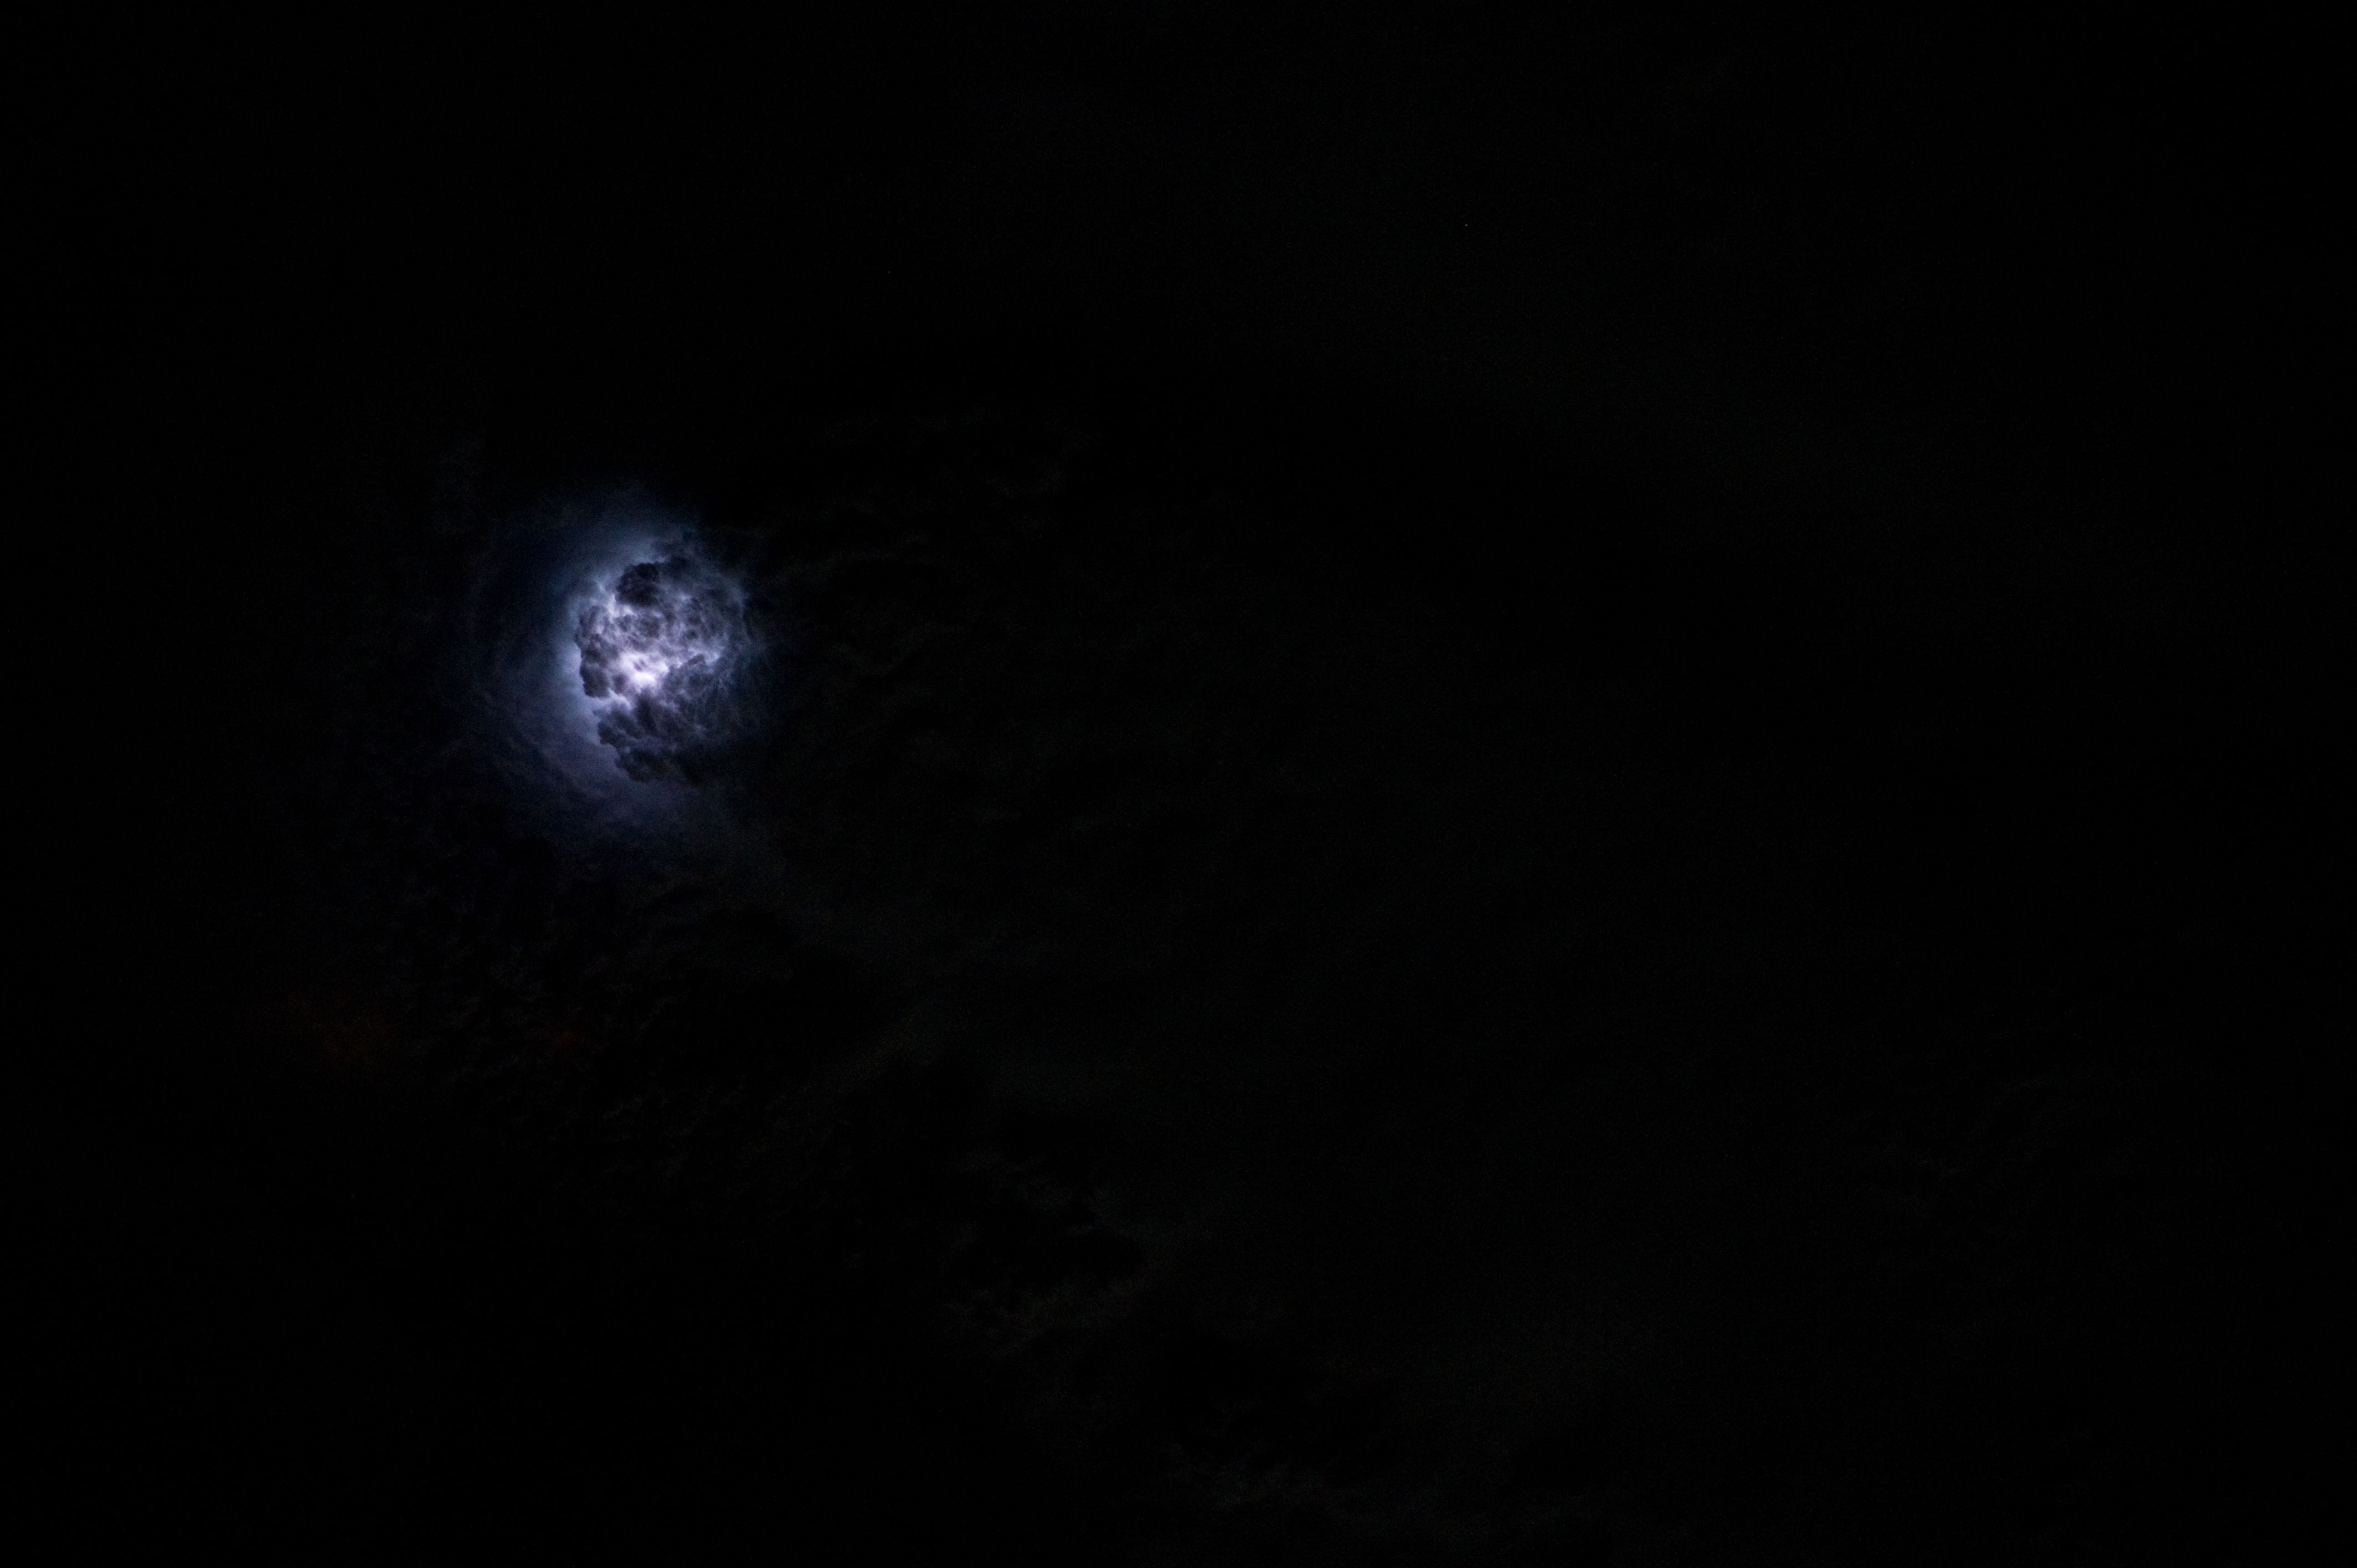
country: USA-OKLAHOMA
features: LIGHTNING AT NIGHT
